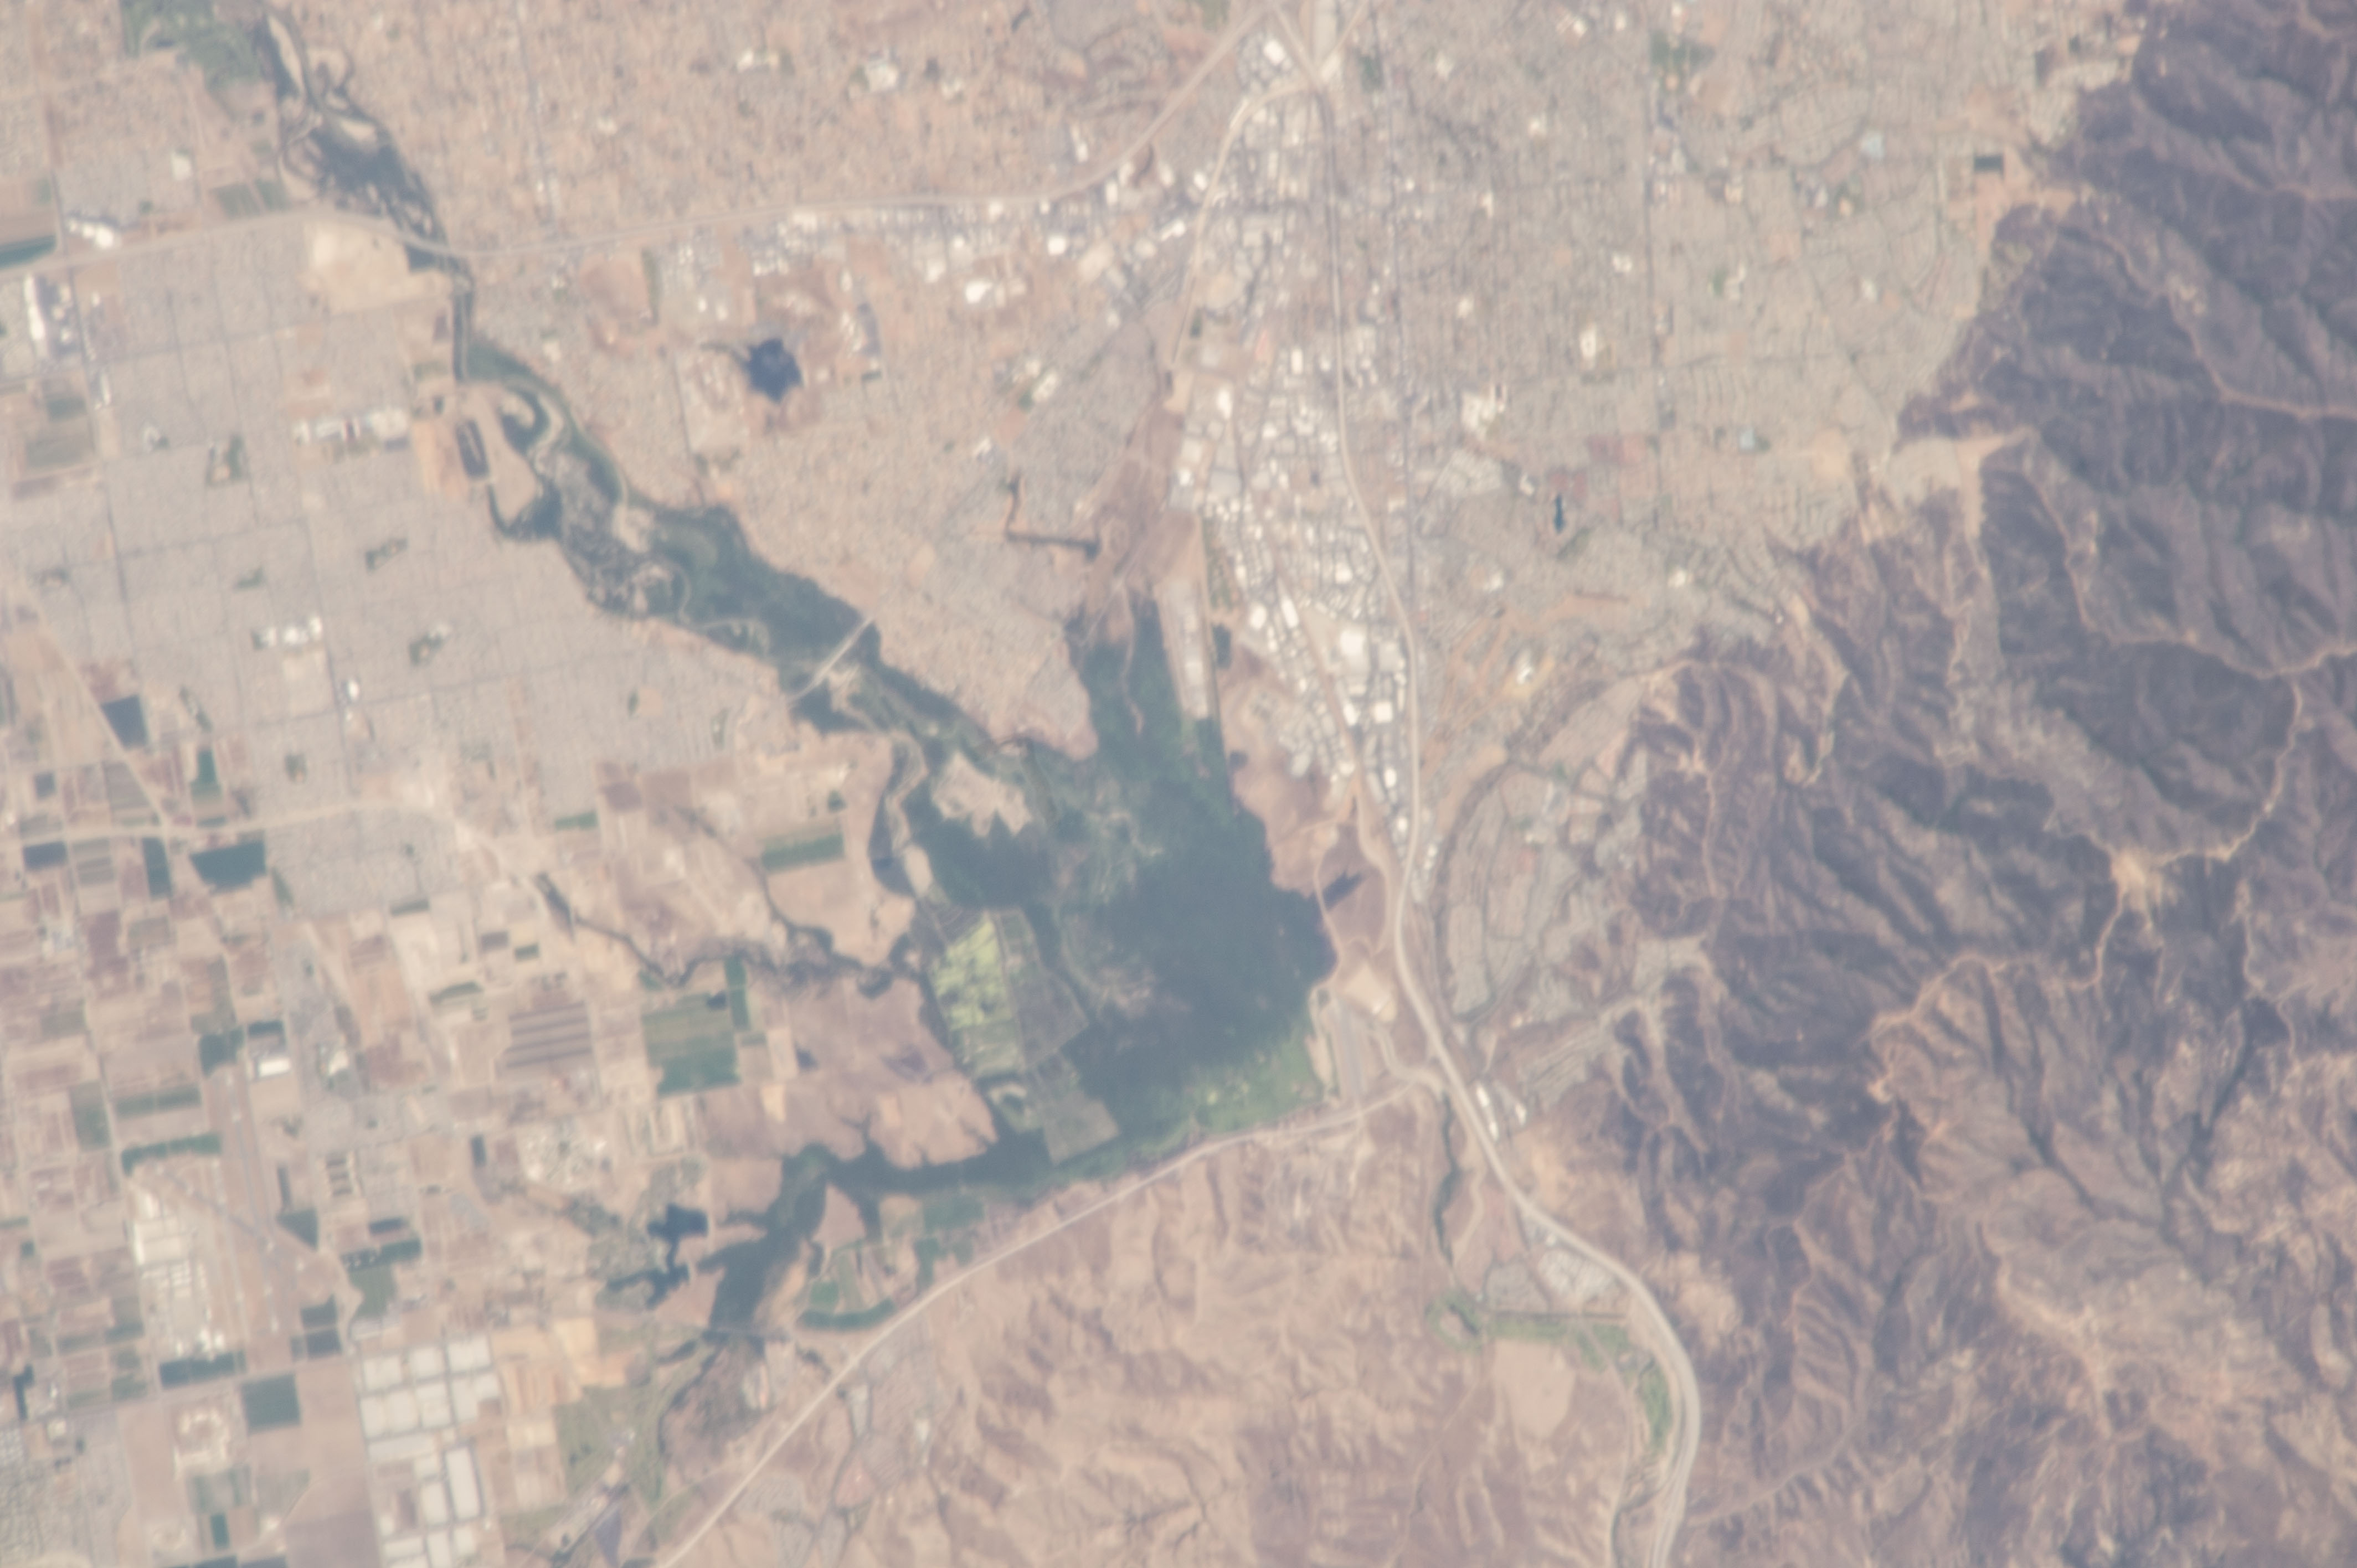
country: USA-CALIFORNIA
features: MTS.
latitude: 33.9
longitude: -117.6
